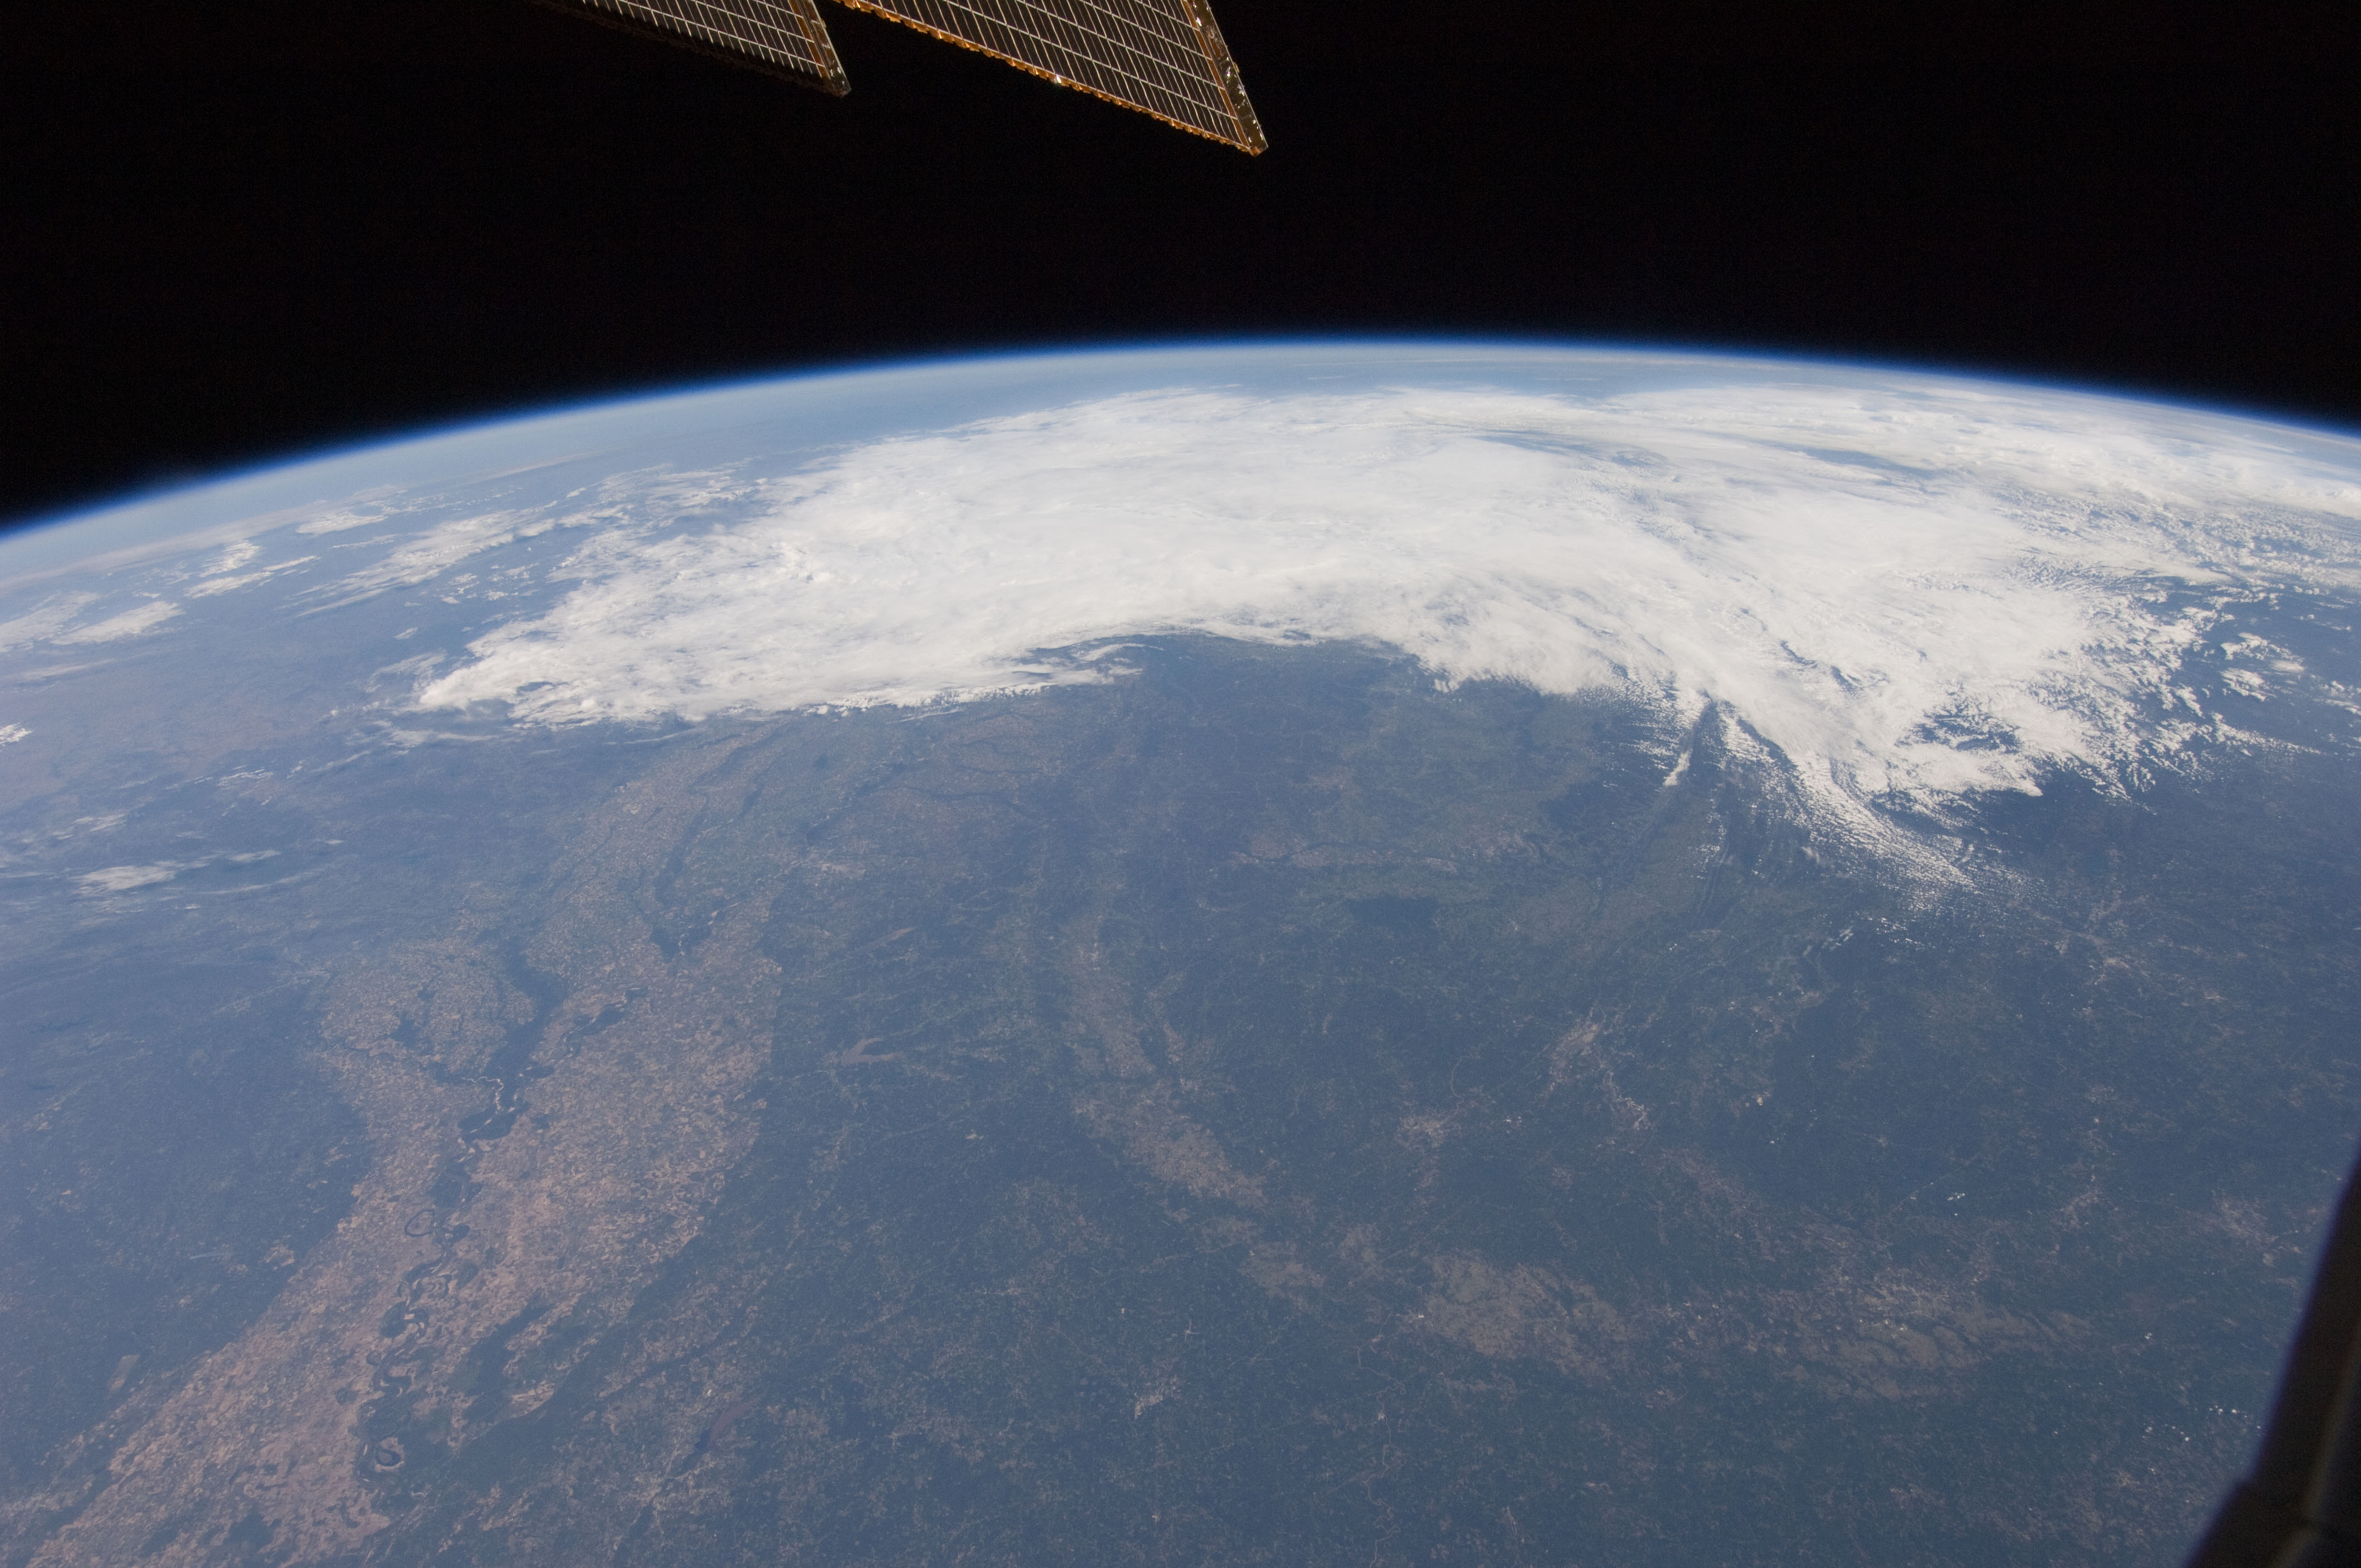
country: USA-TENNESSEE
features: PAN-MISSISSIPPI RIVER VALLEY, AGR., FOR., CITIES, ISS
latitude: 35.5
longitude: -88.0
